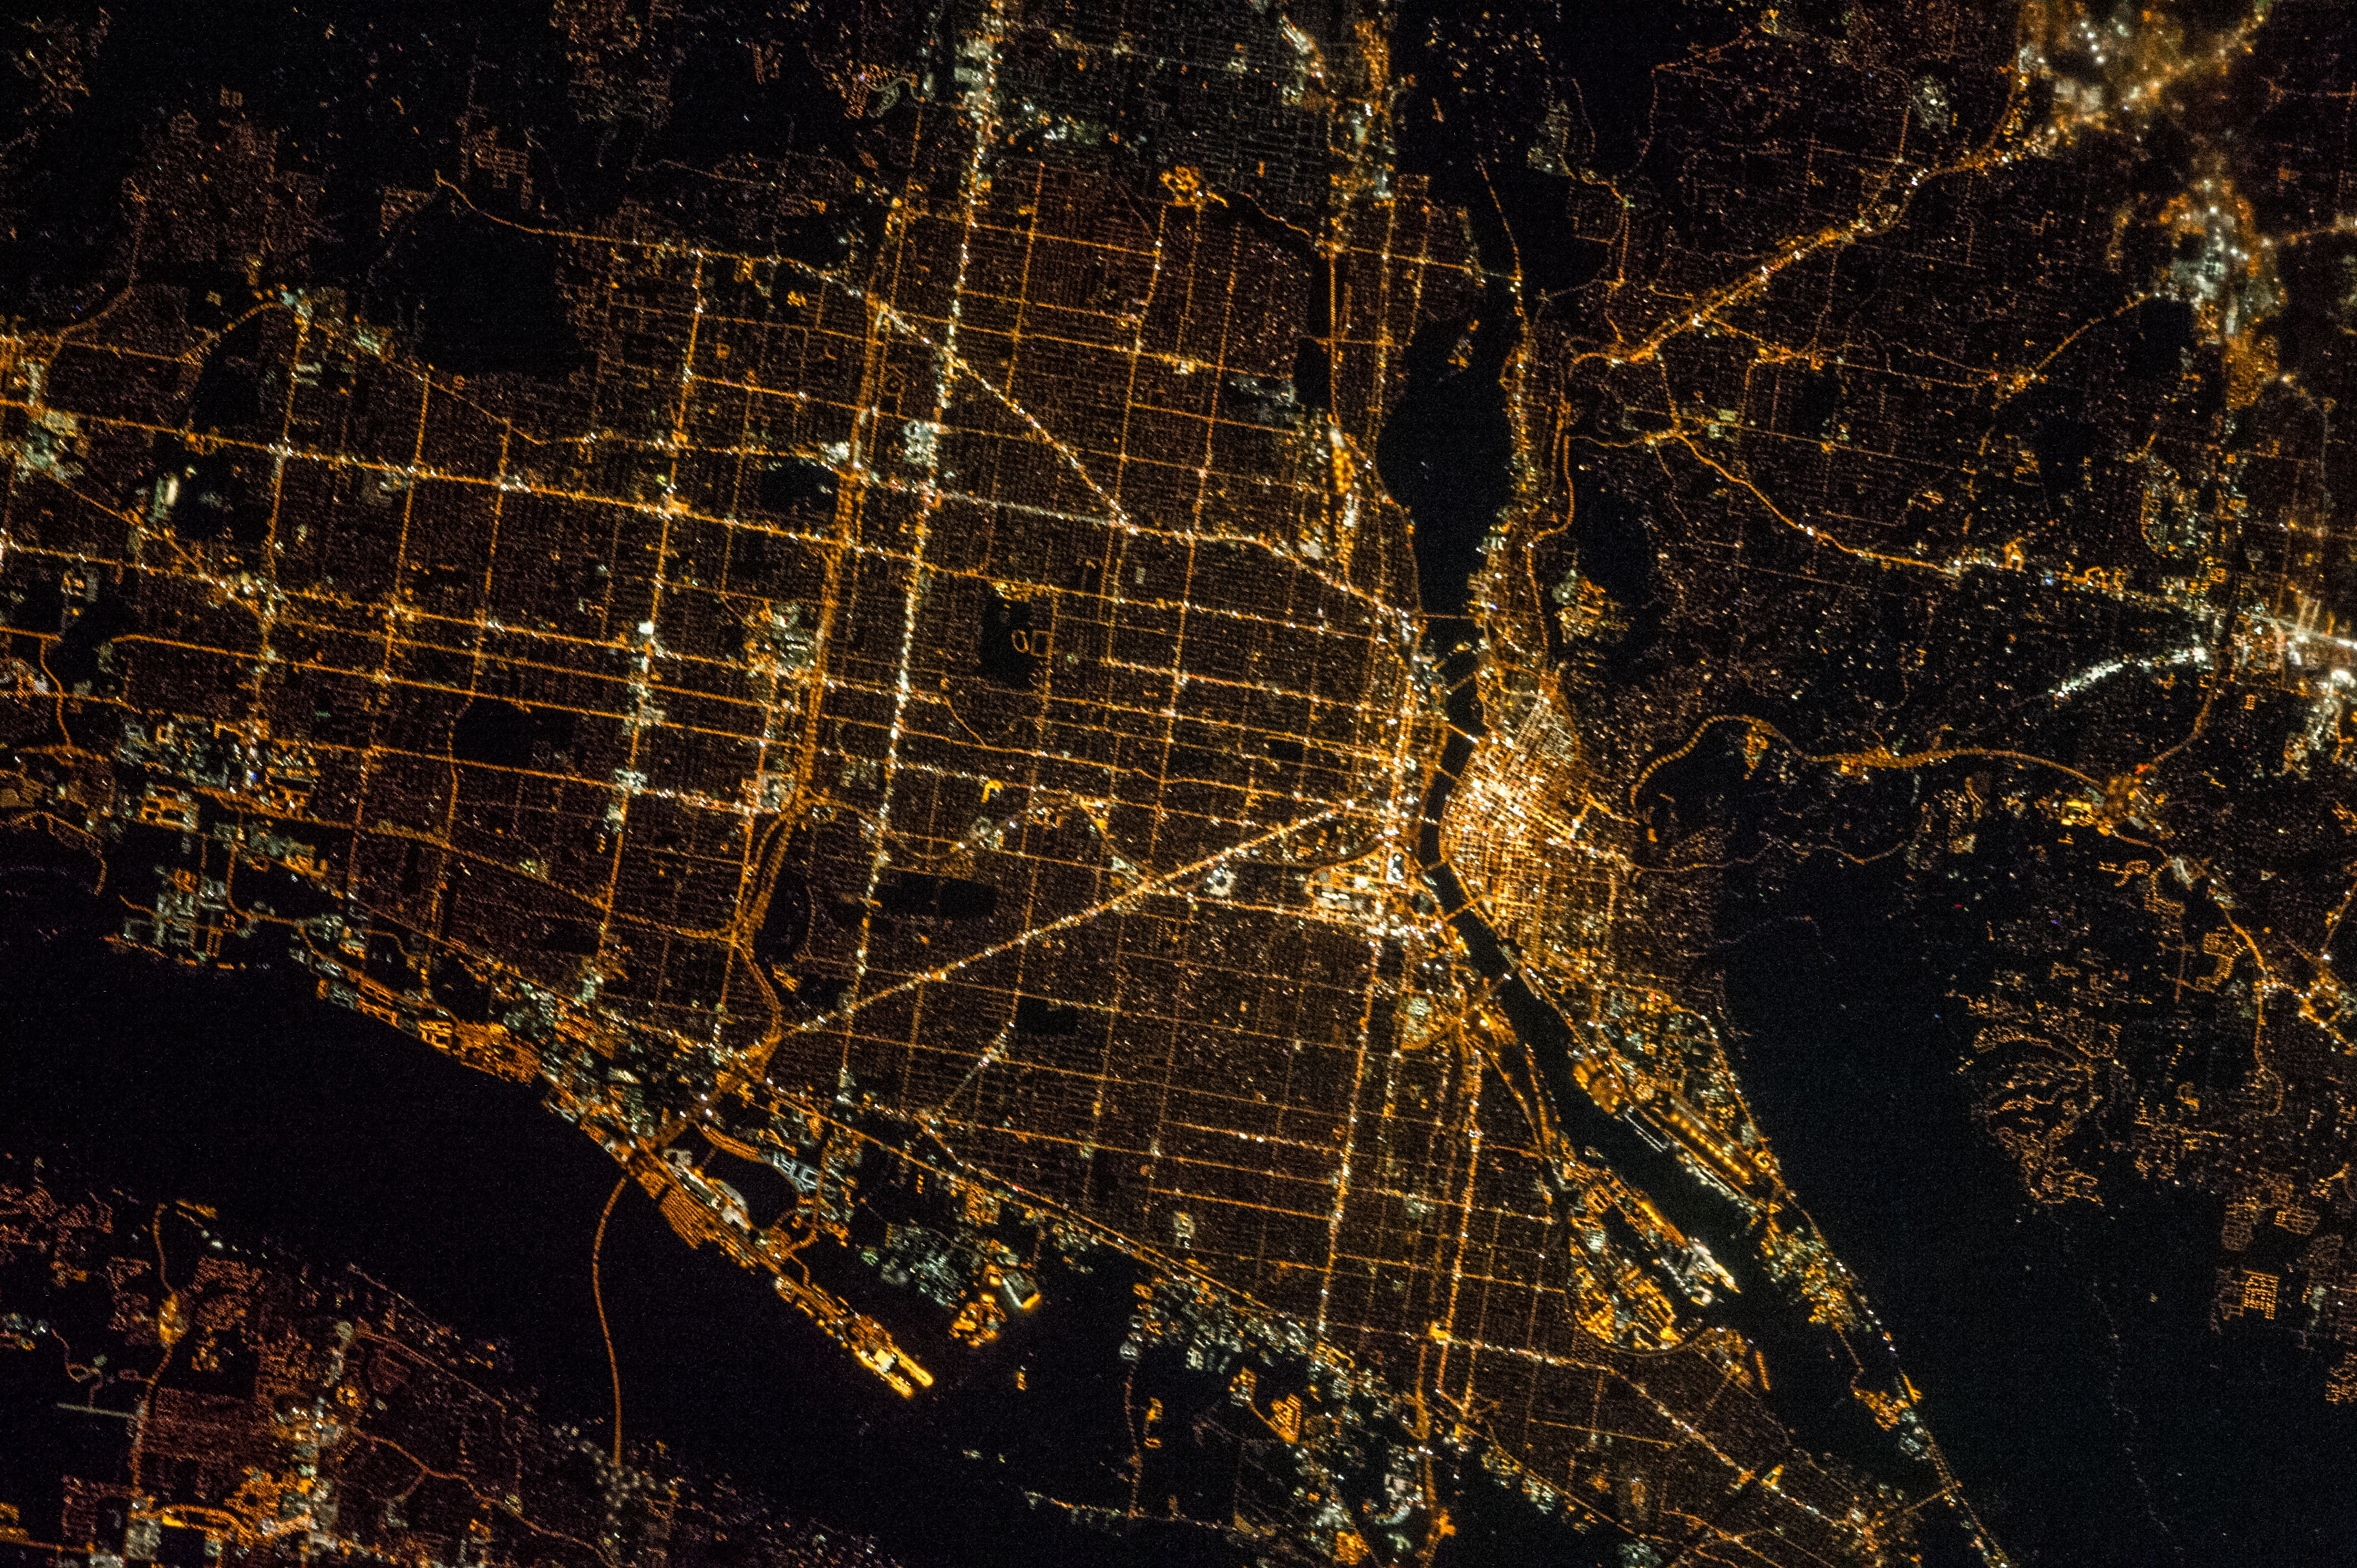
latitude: 45.6
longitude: -122.6
